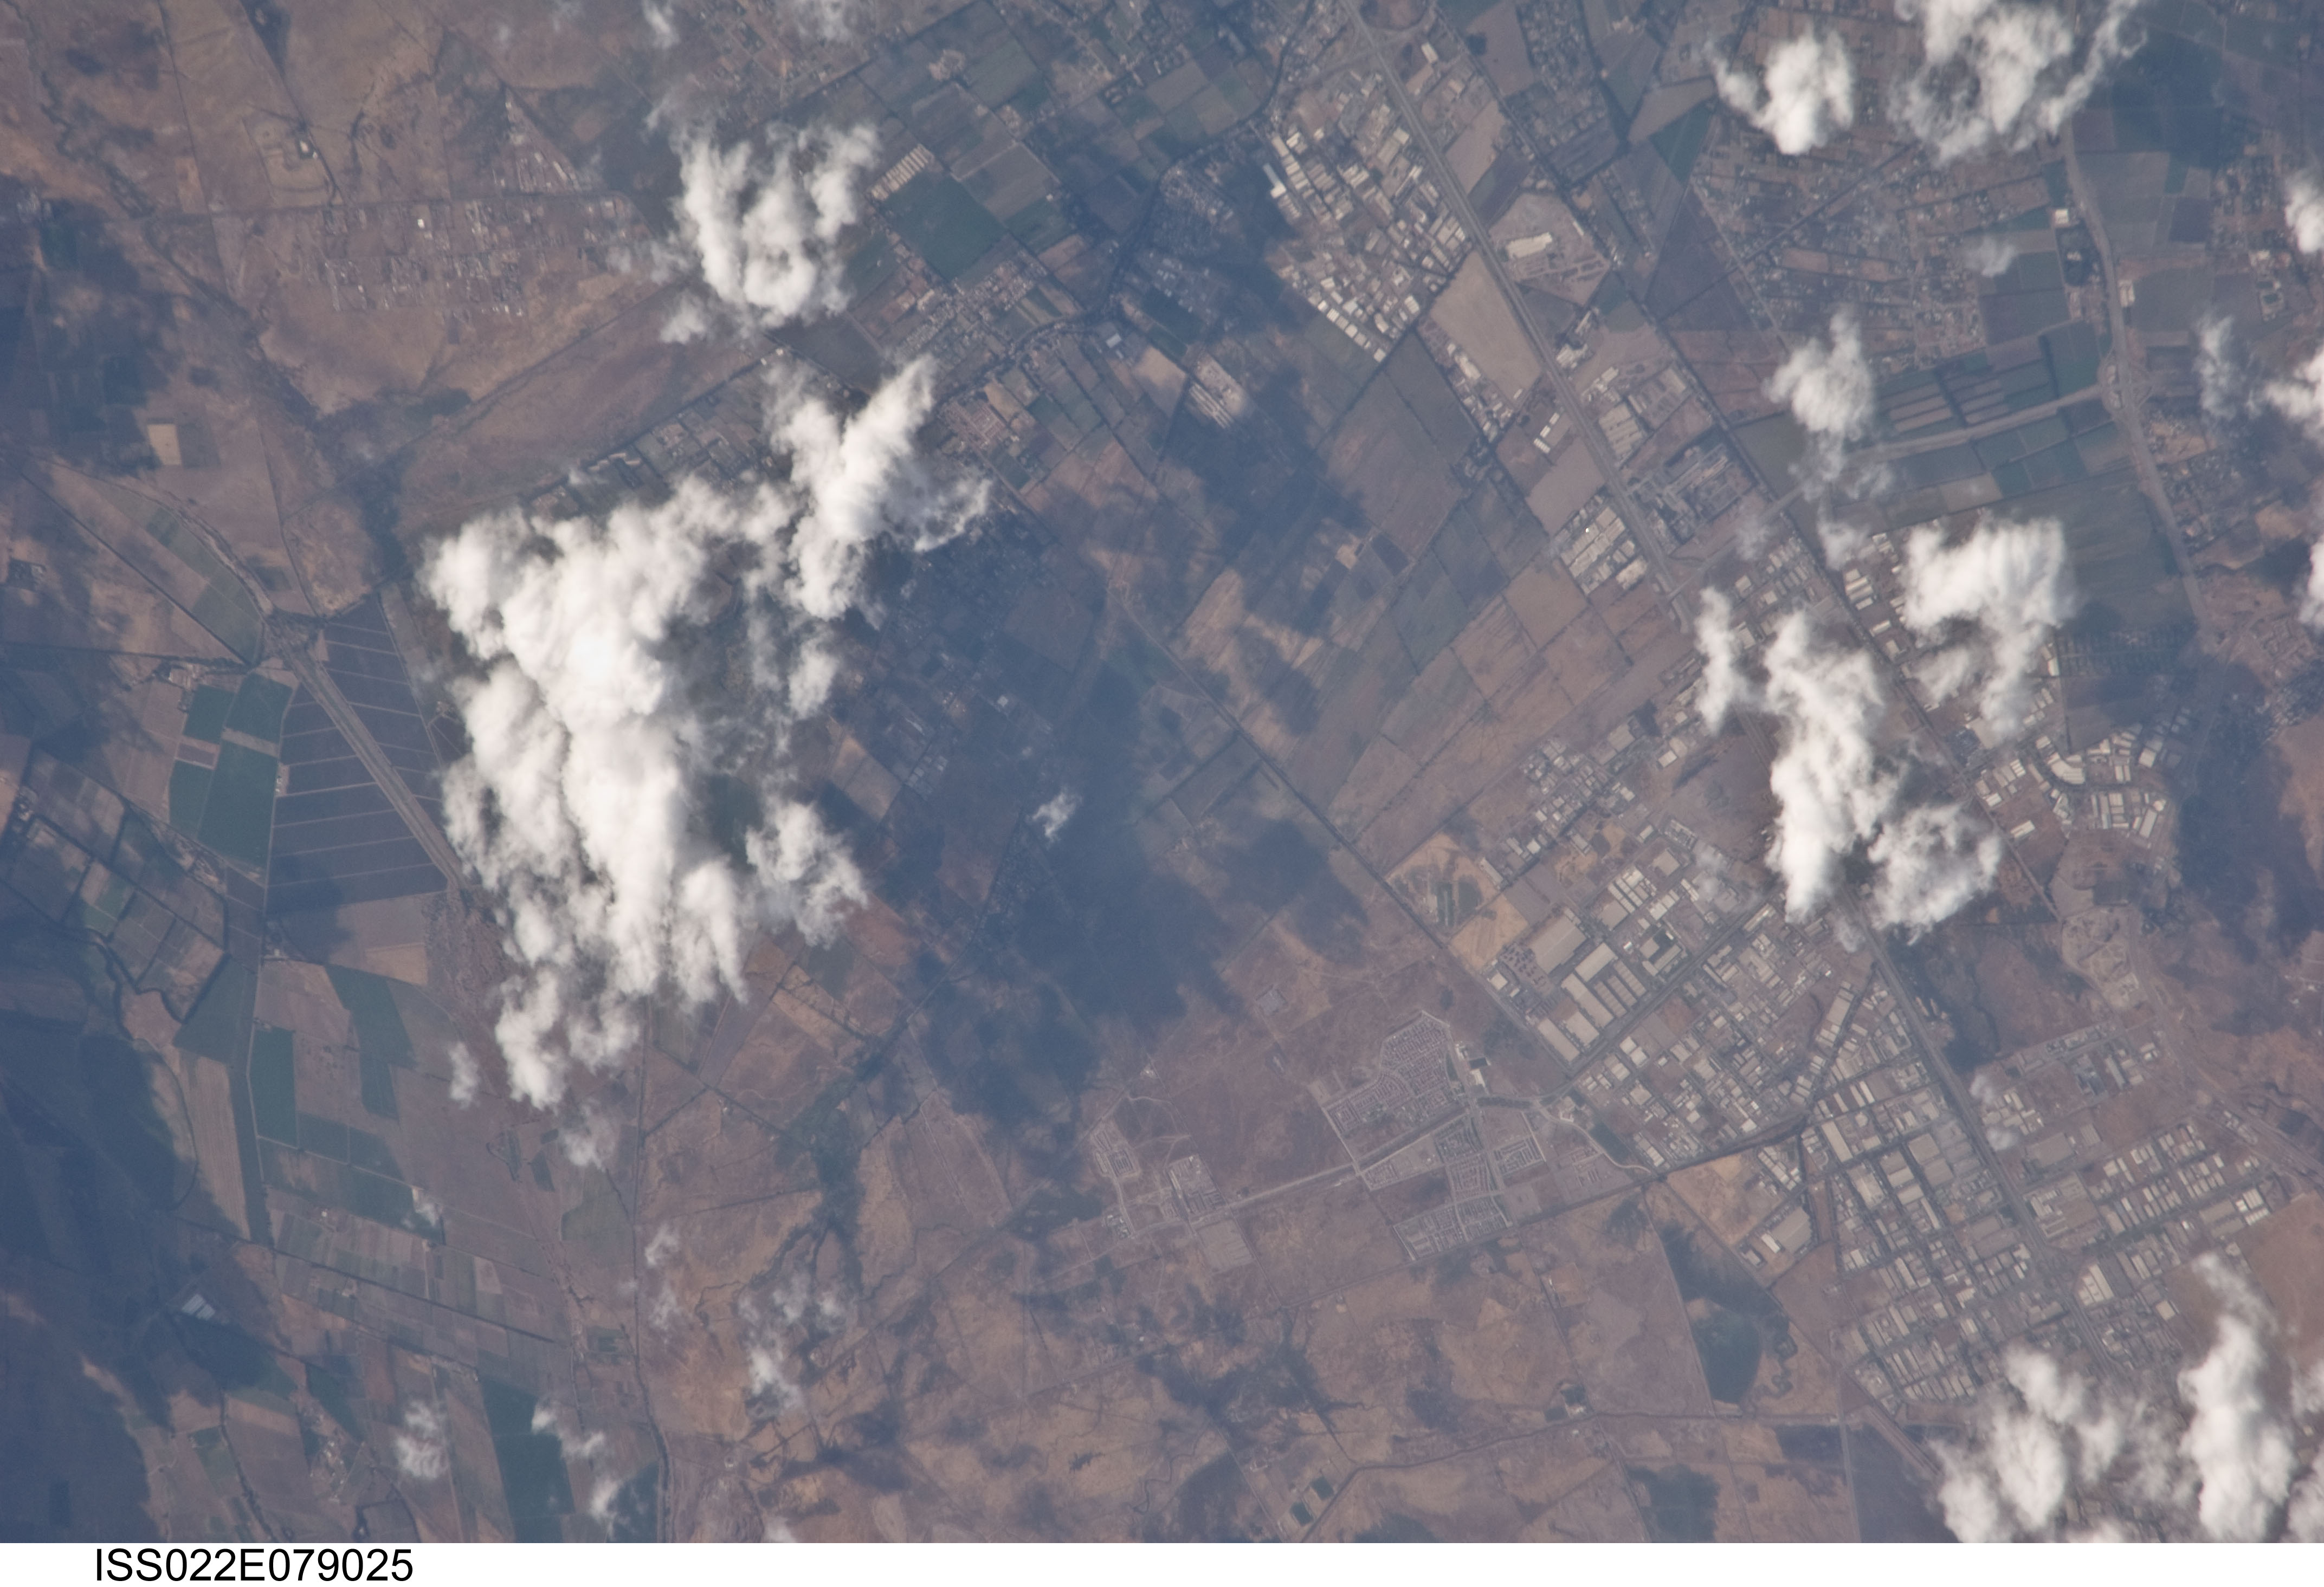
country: CHILE
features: NW. SANTIAGO, URBAN FRINGE, INDS., AGR.
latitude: -33.3
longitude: -70.8
